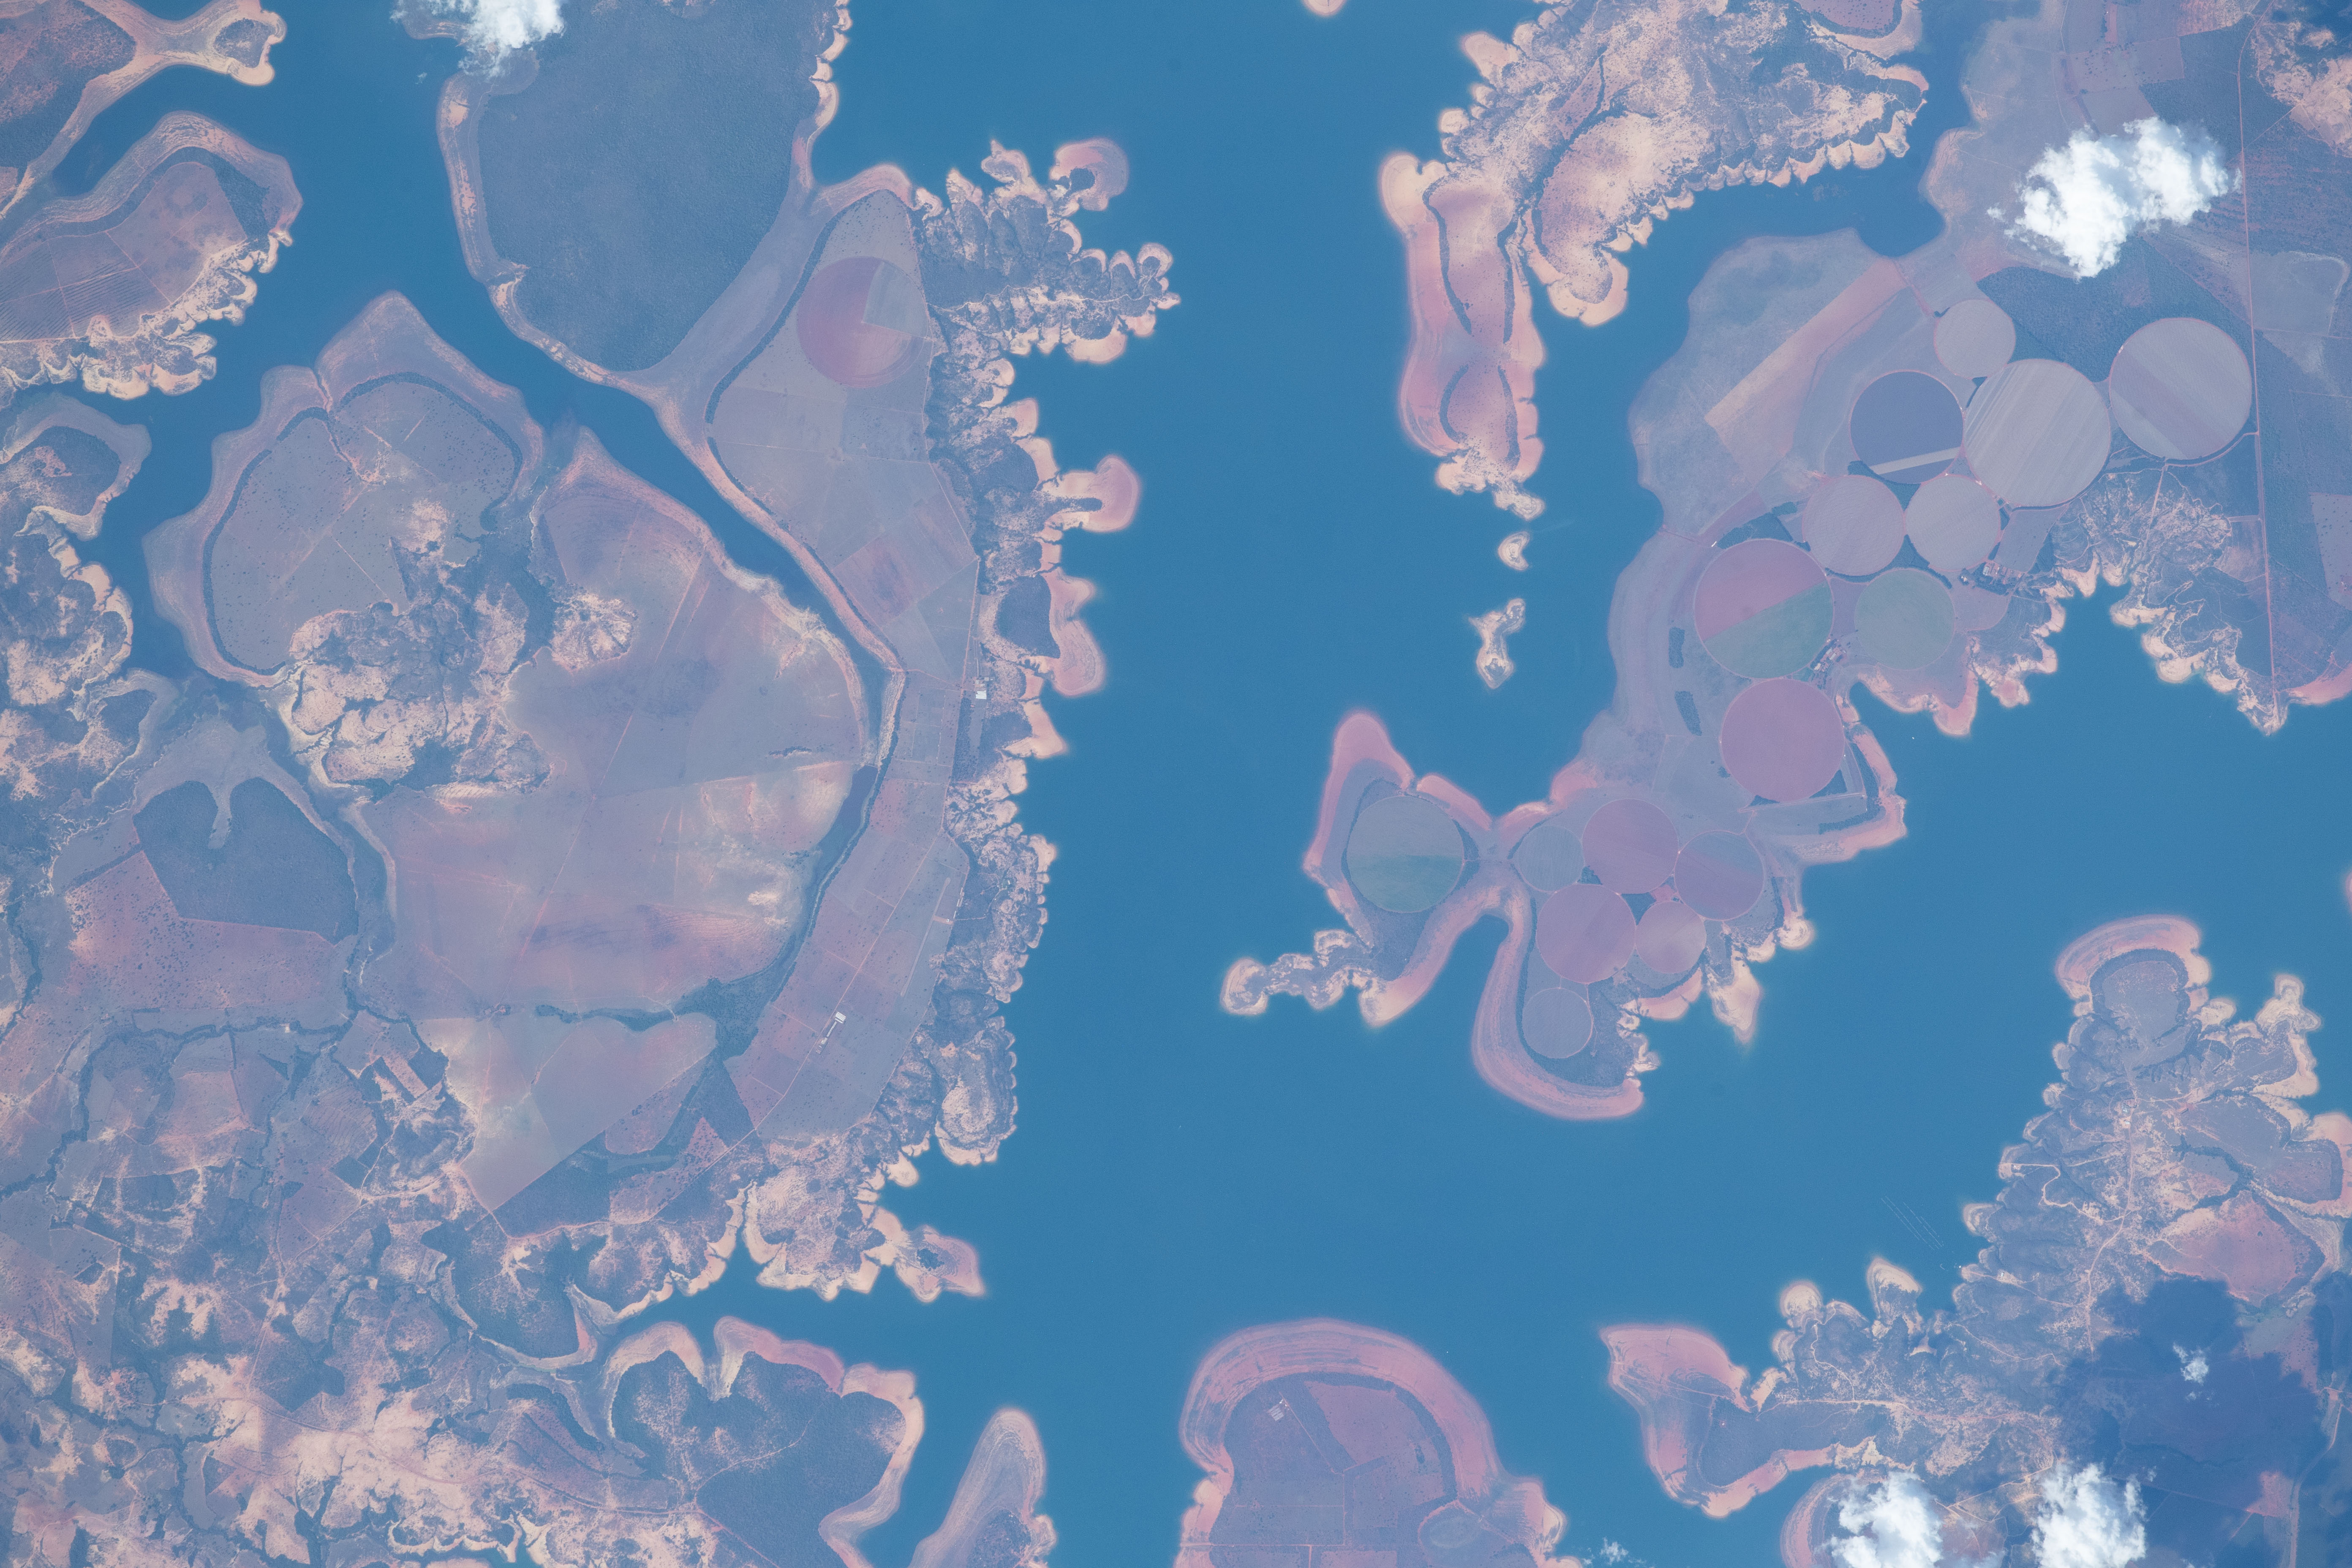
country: BRAZIL
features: SAN FRANCISCO RIVER, MORADA NOVA DE MINAS, STATE OF MINAS GERAIS, PORTO DAS MELANCIAS
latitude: -18.4
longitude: -45.3
